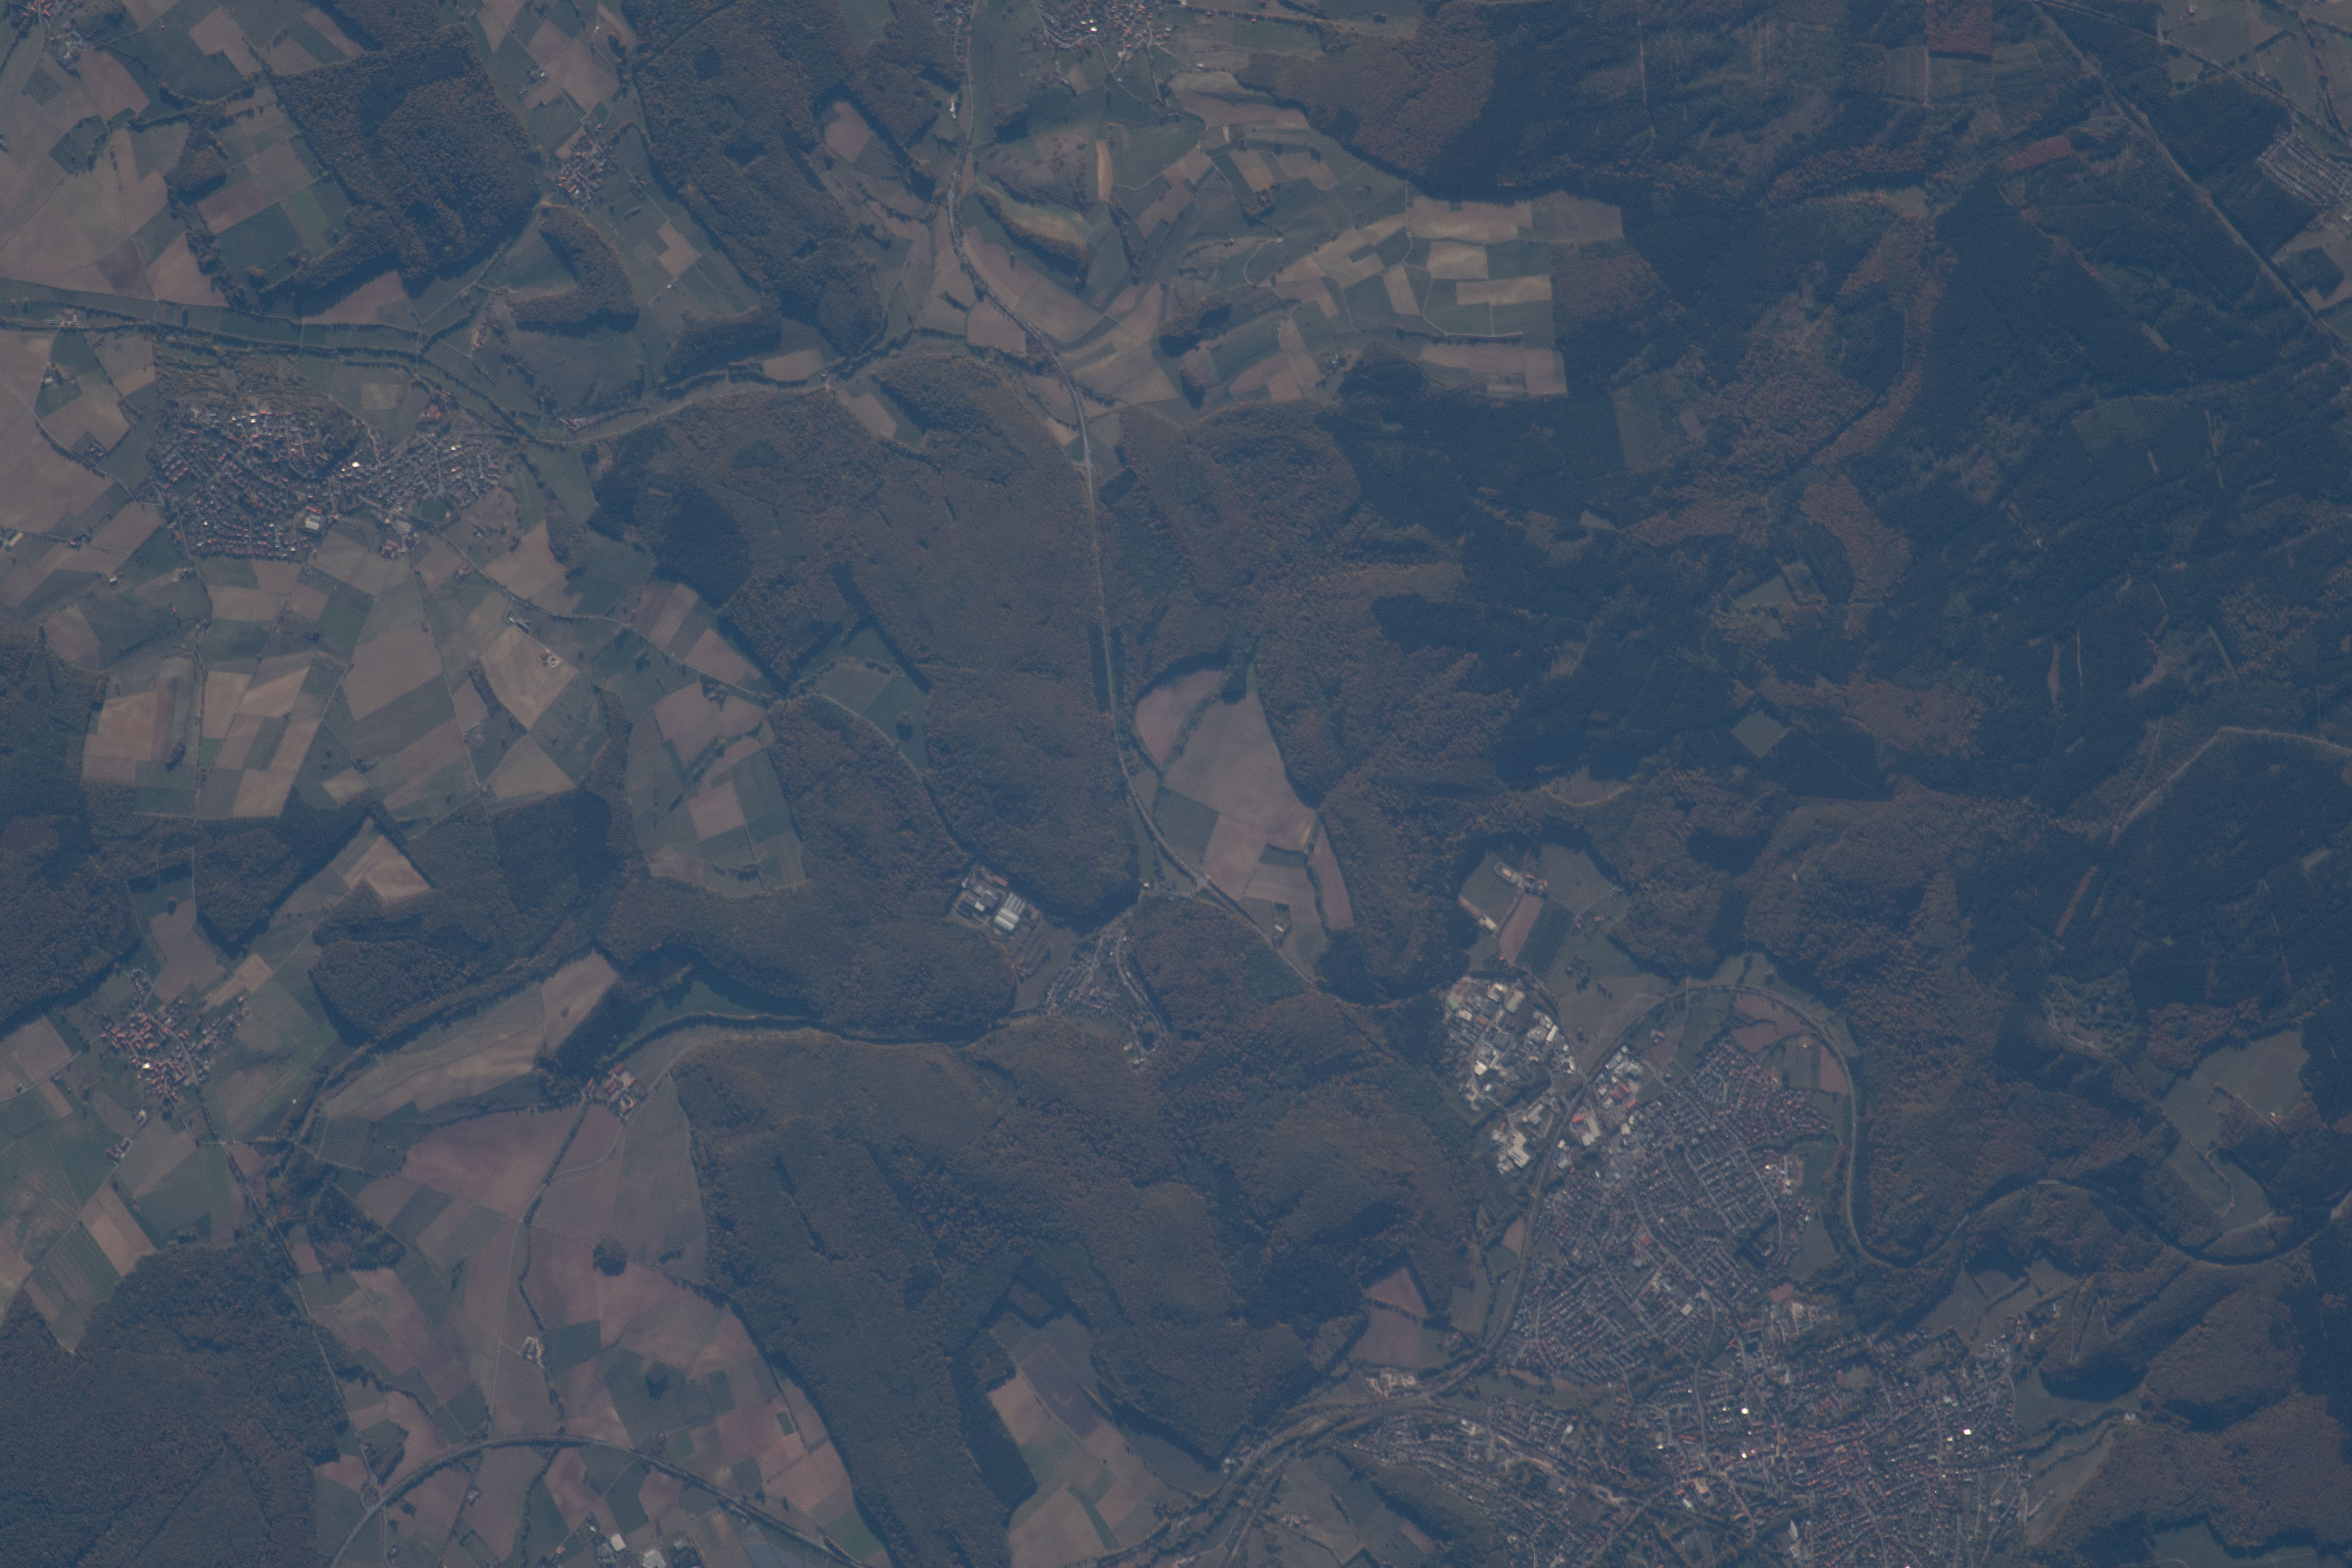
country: GERMANY
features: AGR.,BAD DRIBURG,GERMANY,CY.
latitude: 51.7
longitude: 9.0
